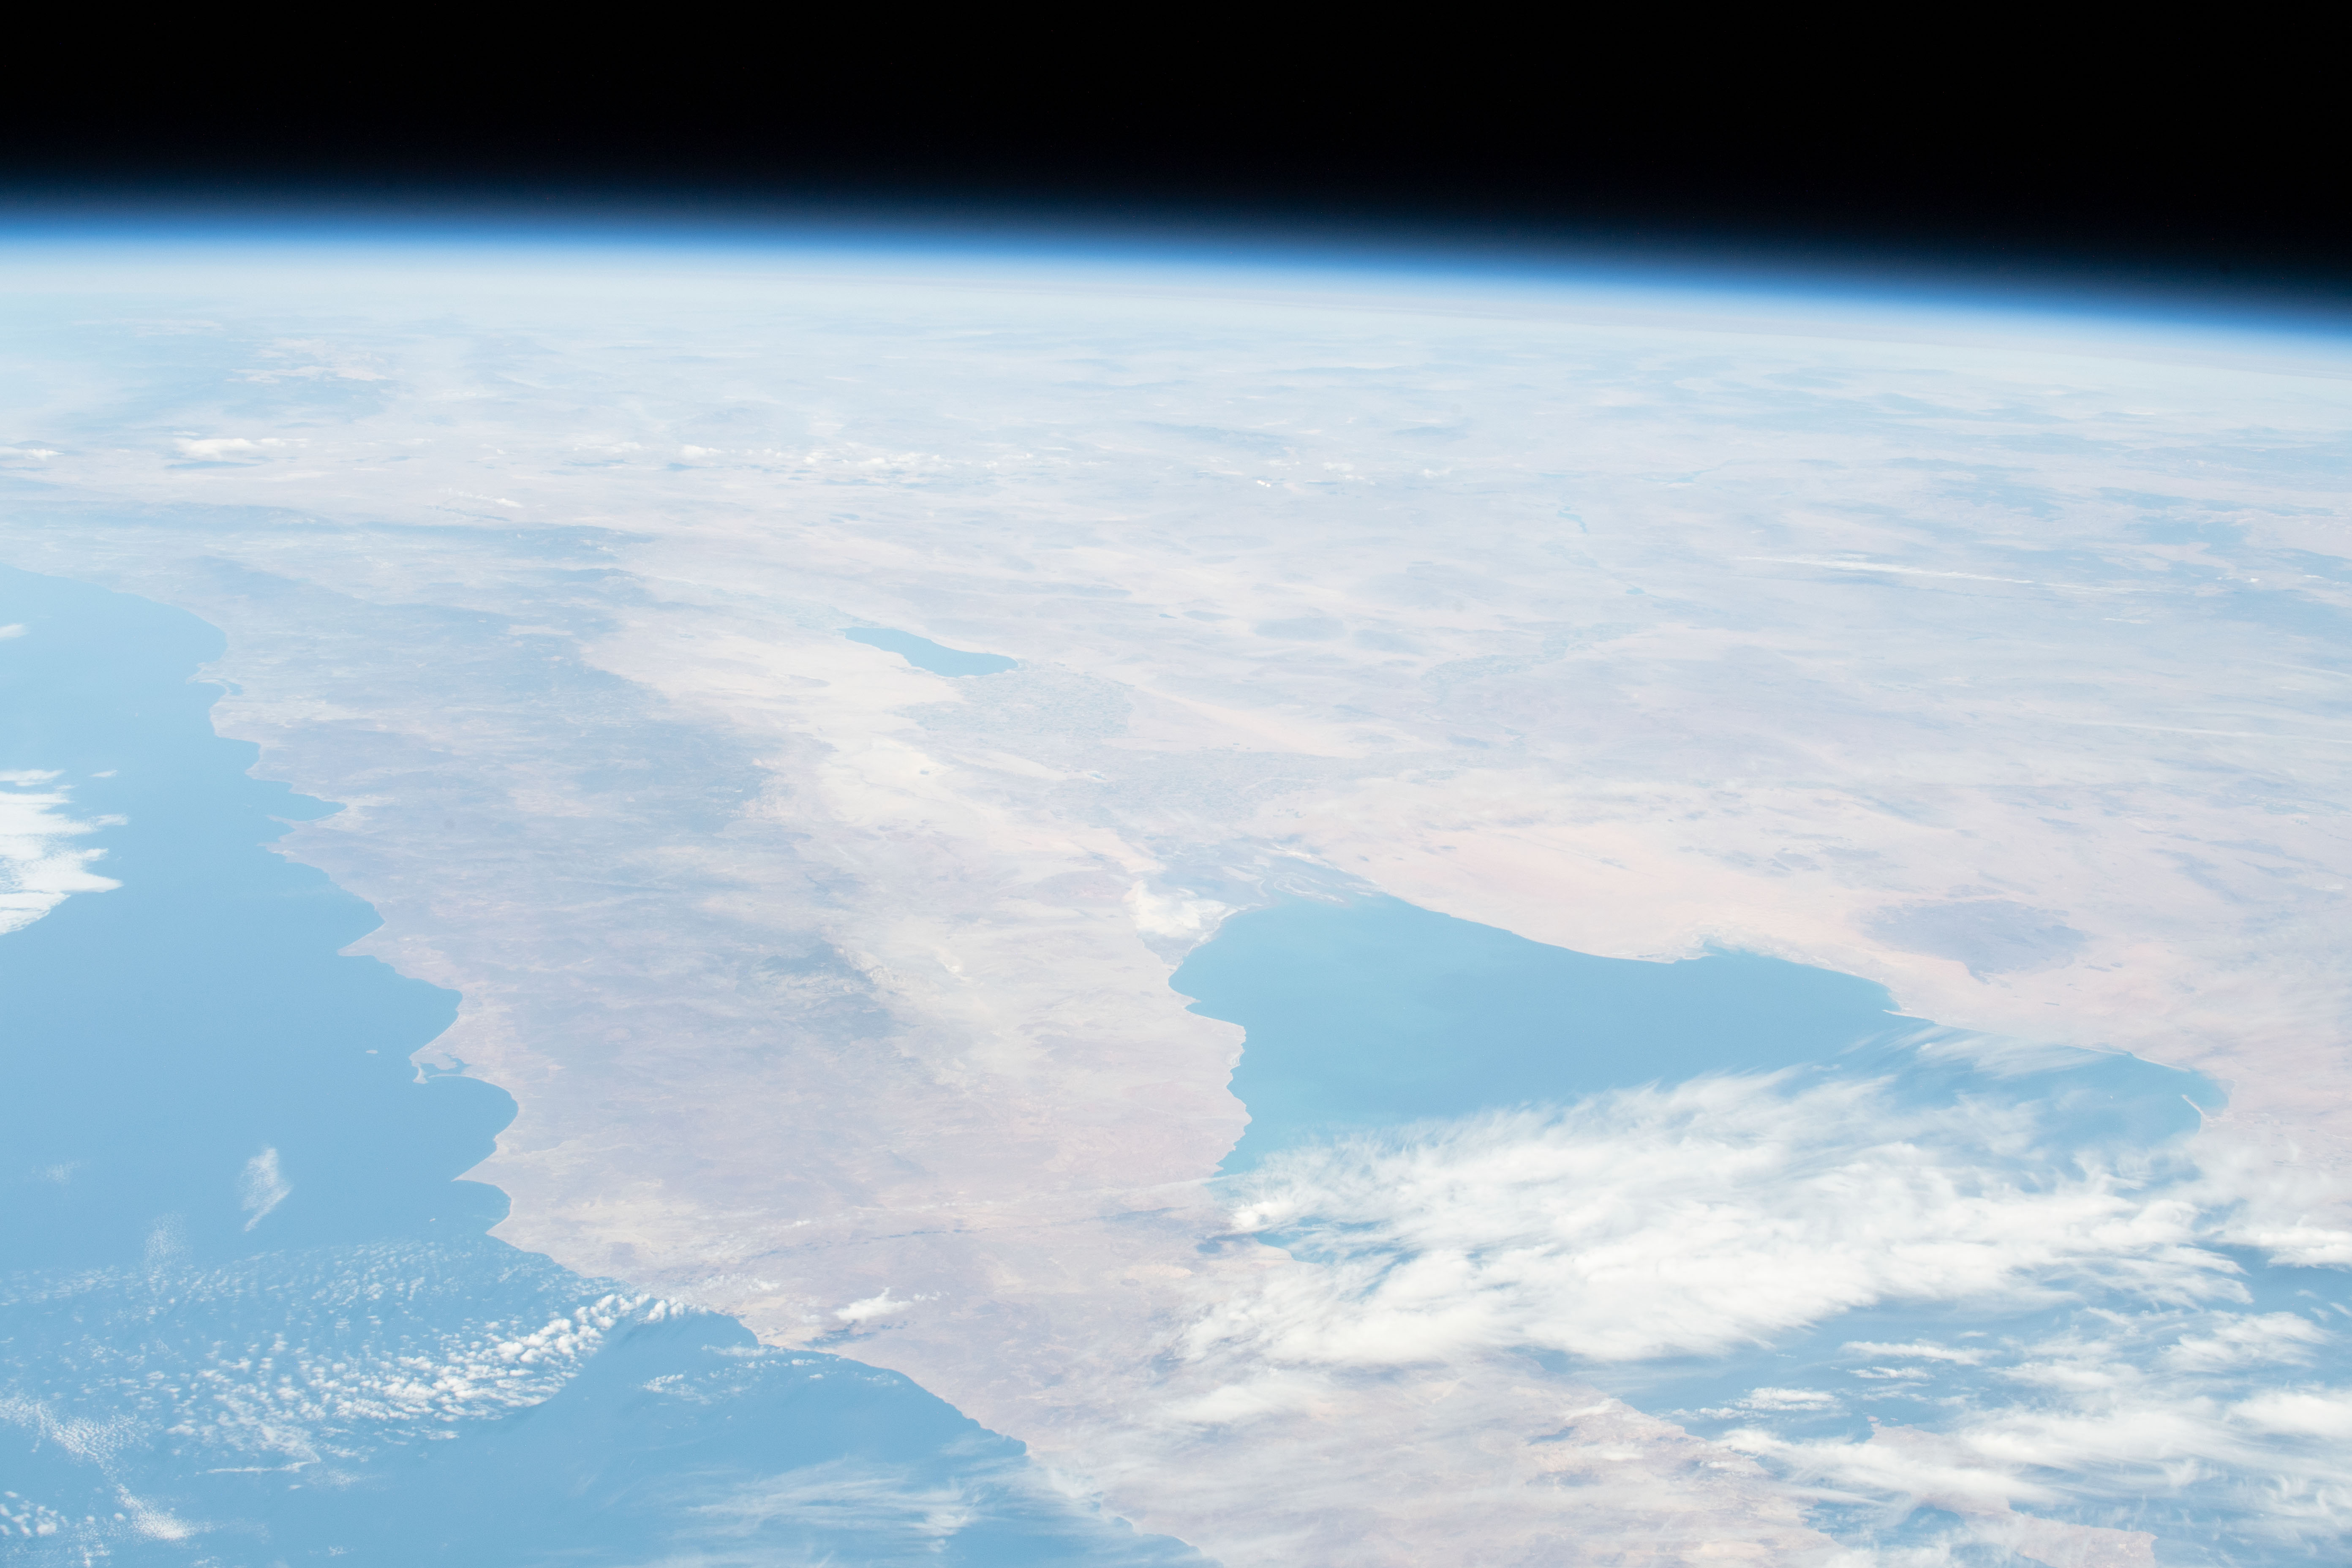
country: MEXICO
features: BAJA CALIFORNIA SUR, GULF OF CALIFORNIA, WAGNER BASIN
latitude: 32.0
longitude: -114.9
